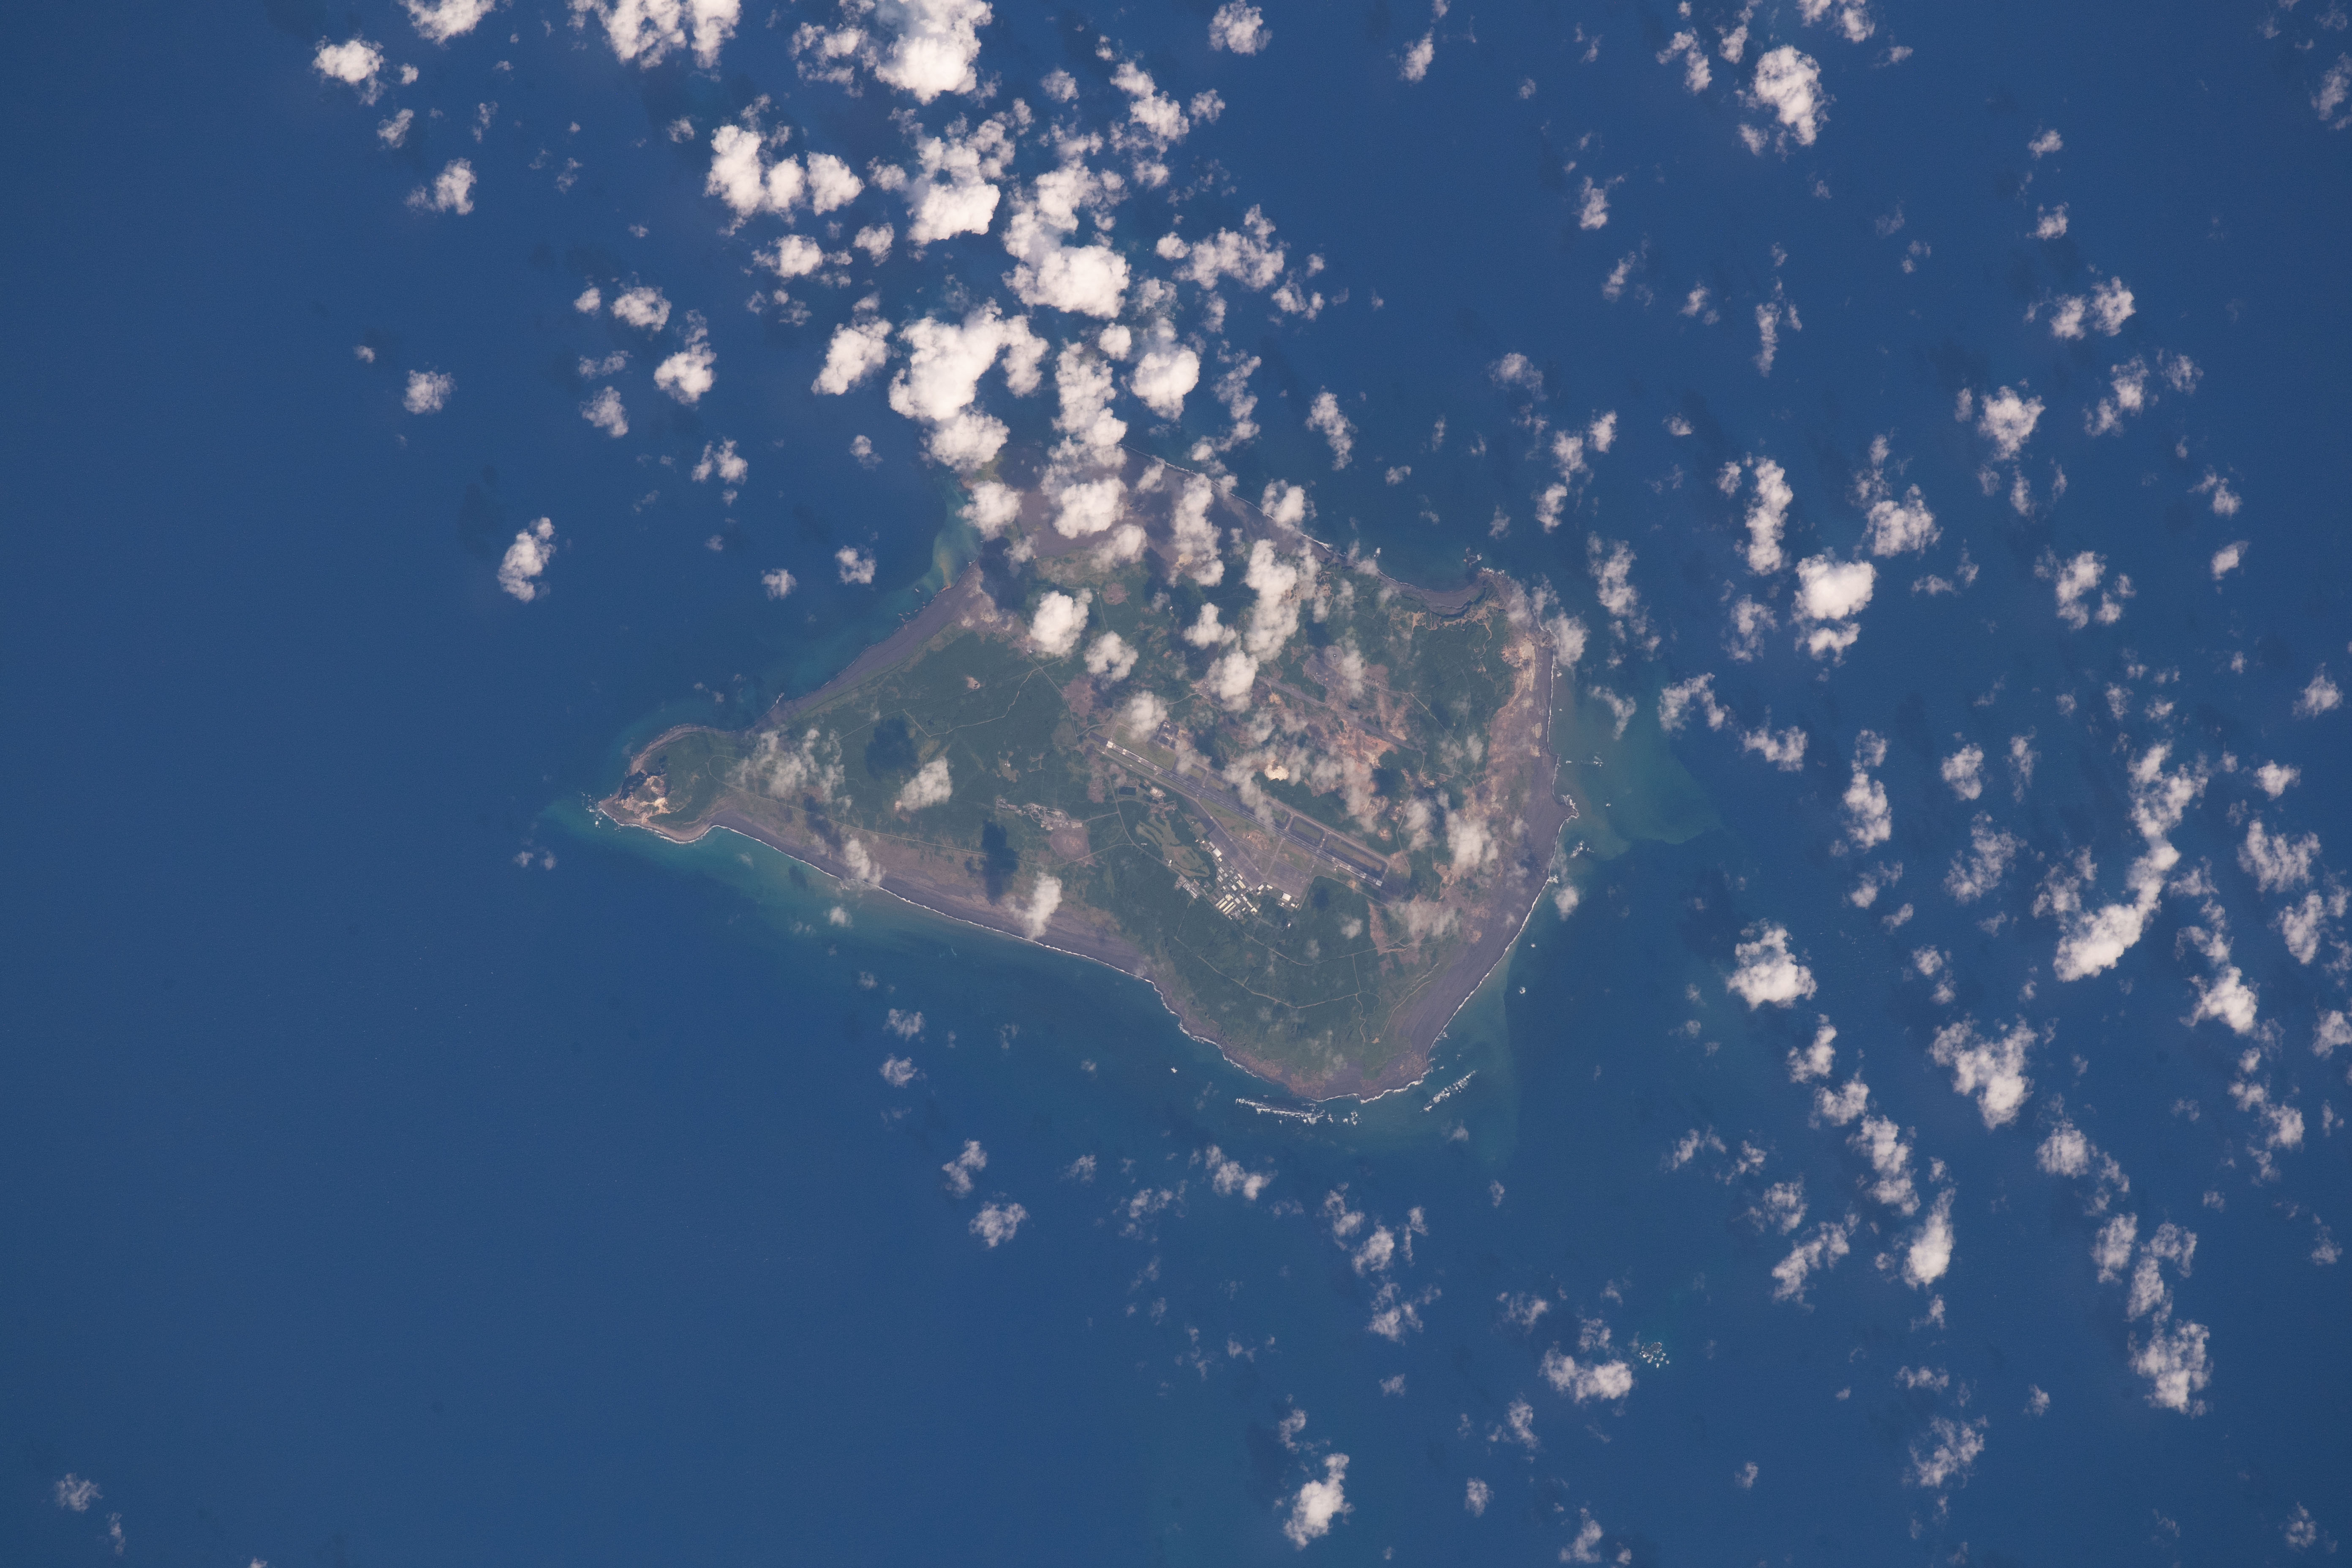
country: JAPAN
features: IWO JIMA AIRPORT
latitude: 24.8
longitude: 141.3
